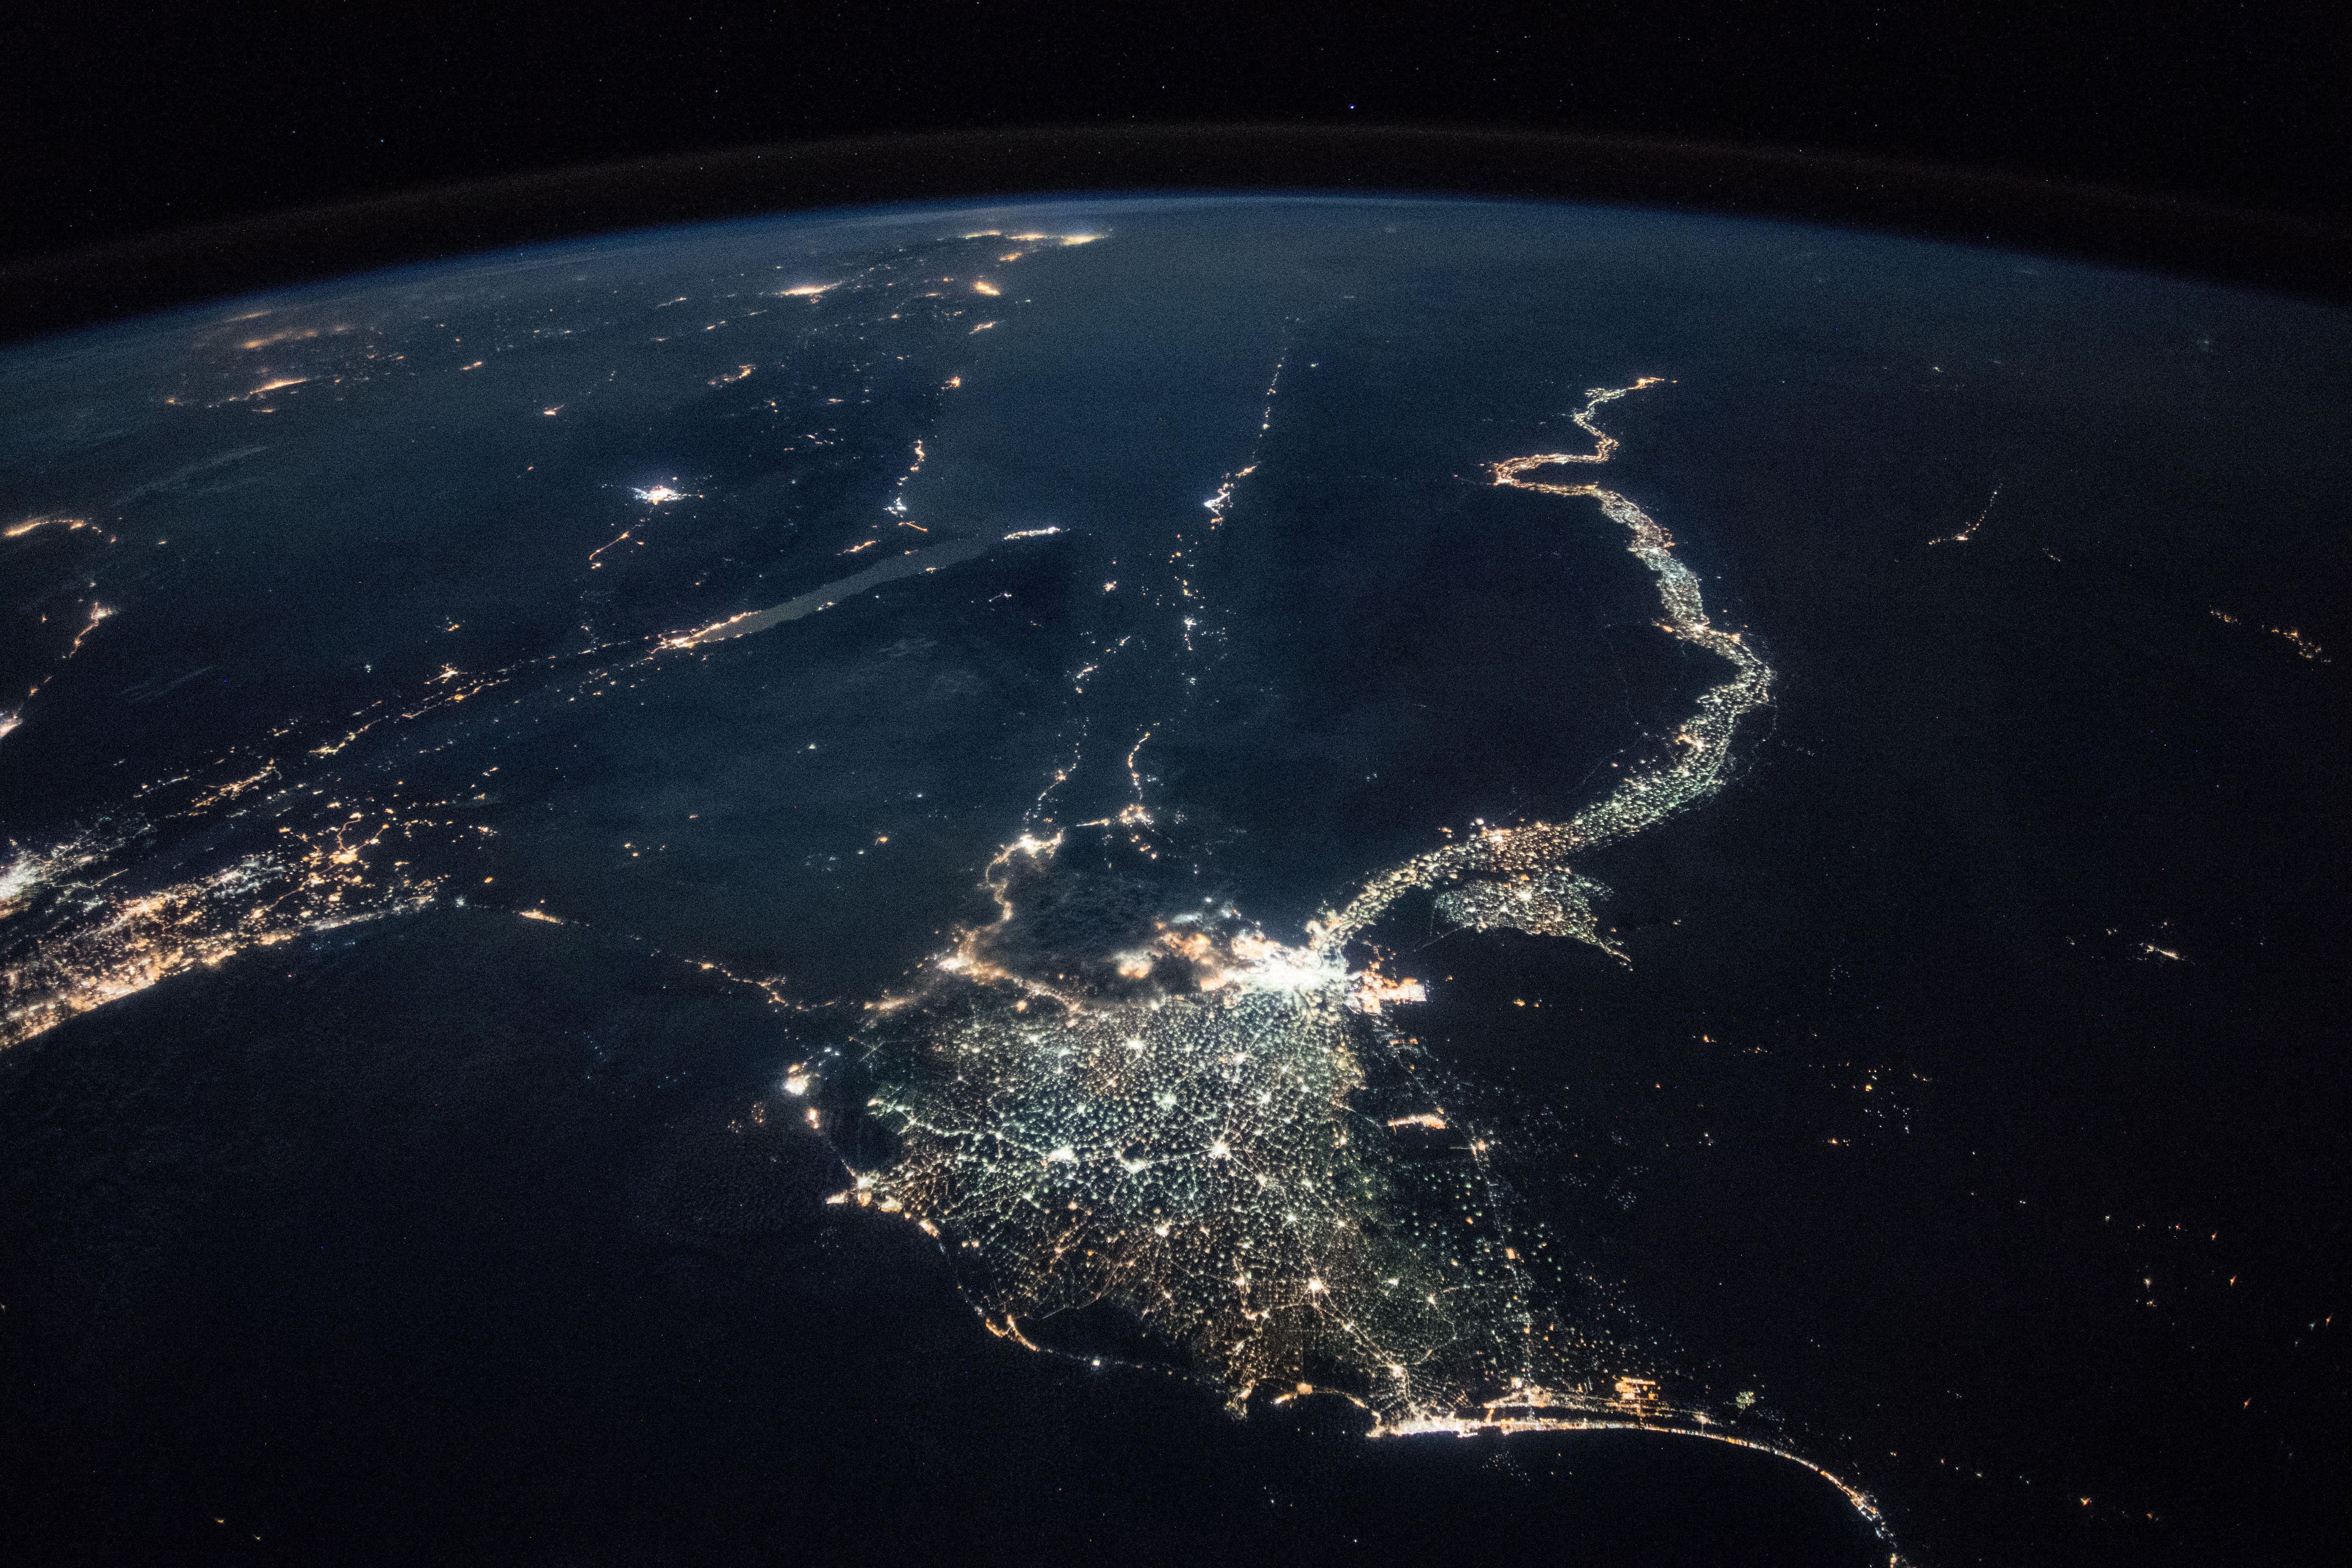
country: EGYPT
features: CAIRO CITY, GULF OF SUEZ, GULF OF AQABA, NEGEV DESERT, SUEZ CITY, ISMAILIA CITY, PORT SAID CITY, NILE DELTA, FAIYUM CITY, WESTERN DESERT, NIGHT, EARTH LIMB
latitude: 29.4
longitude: 32.5
